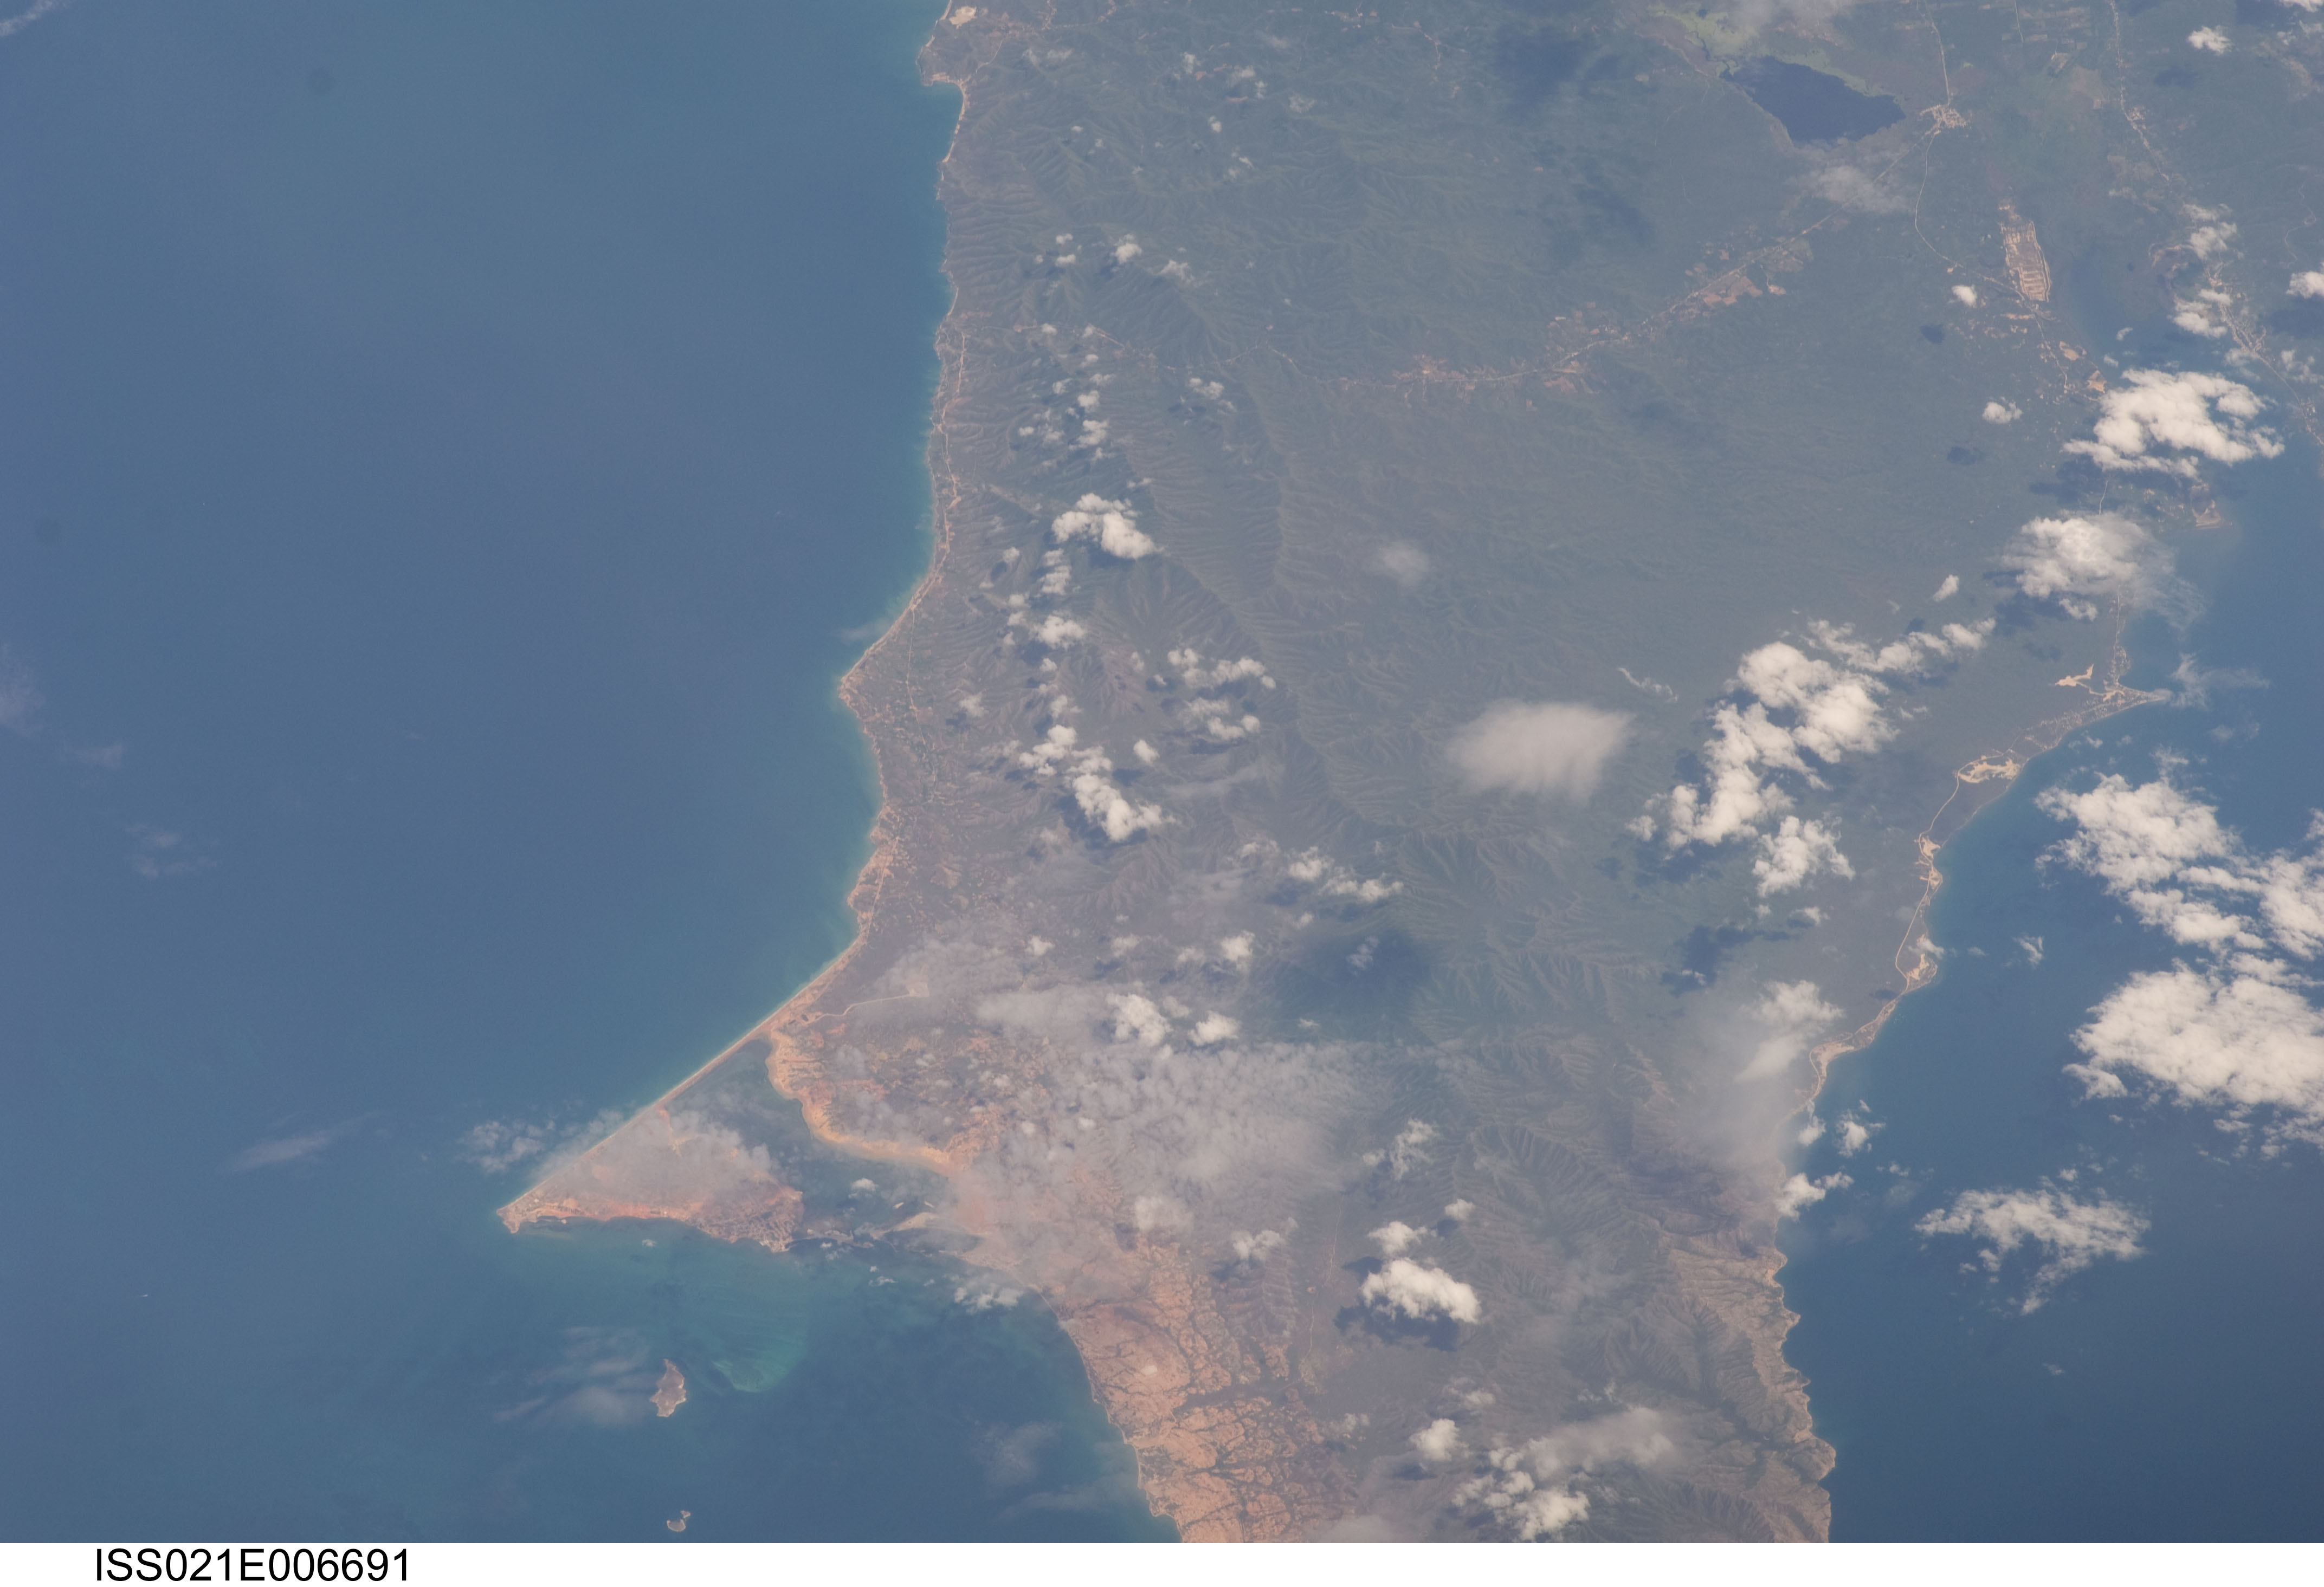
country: VENEZUELA
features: ARAYA PEN., CARIACO GULF, COAST
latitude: 10.6
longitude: -63.7
